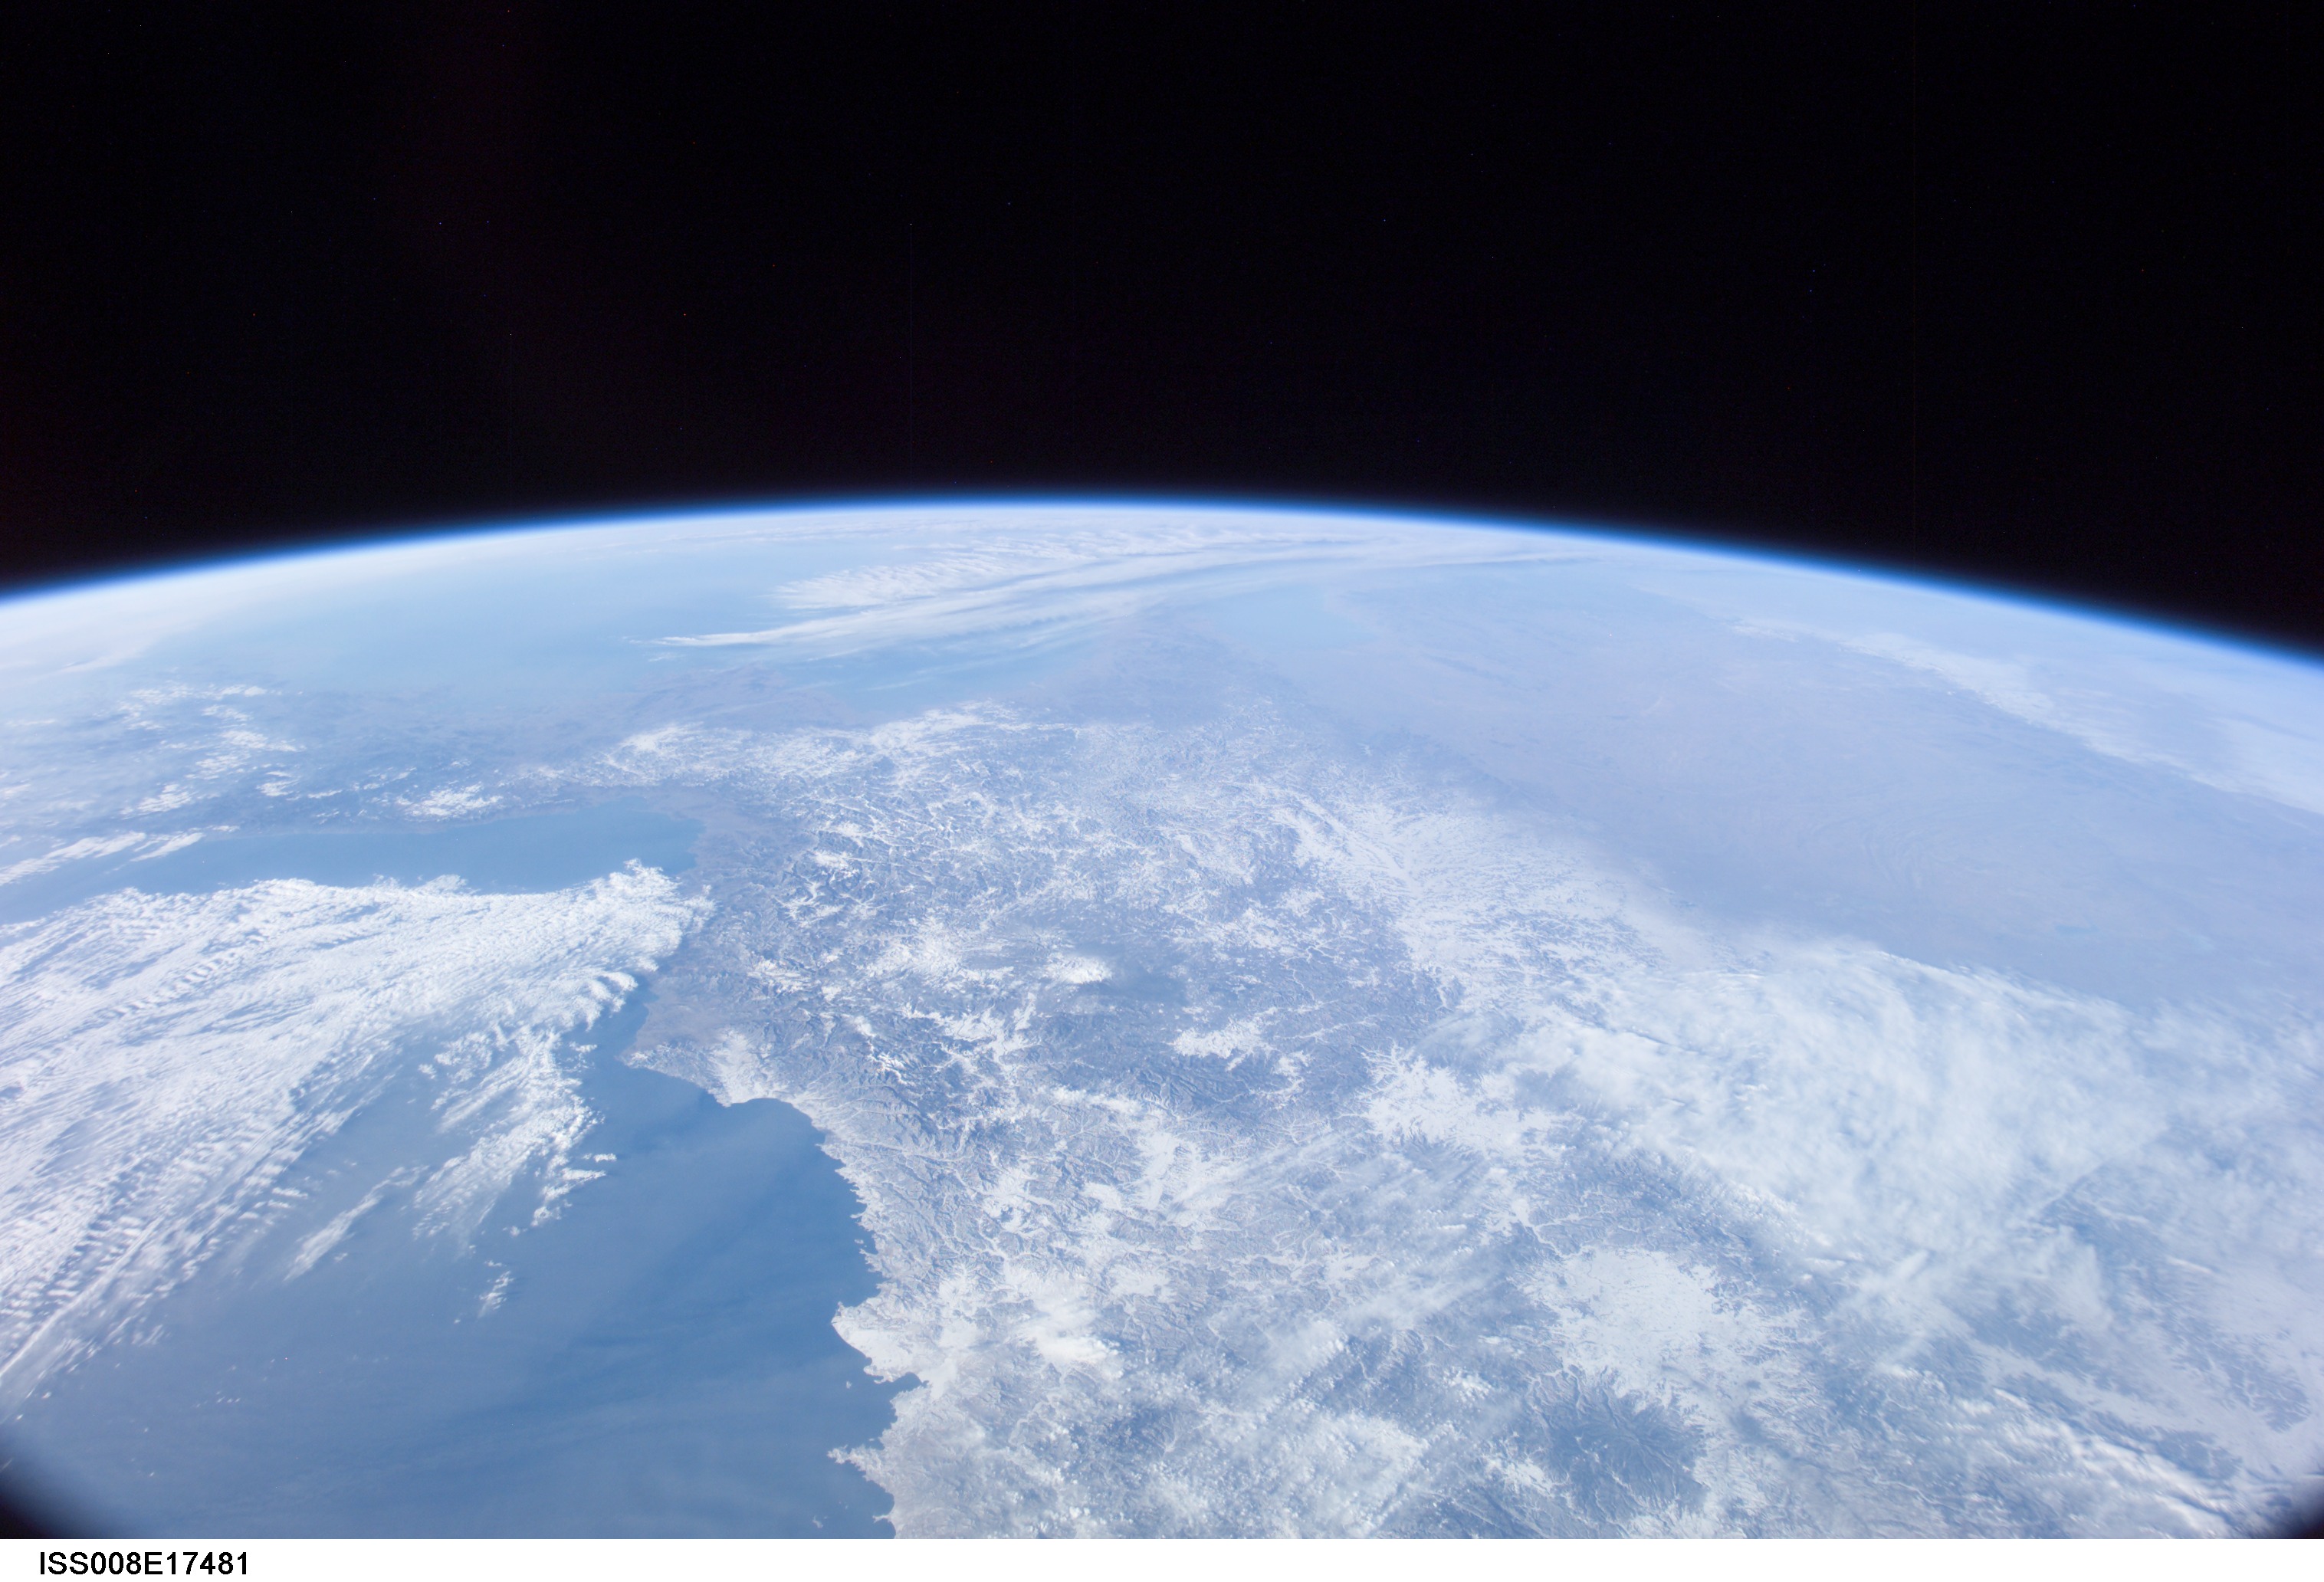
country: CHINA
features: S. OF JAPAN, HAMGYONG MTS., ATMOSPHERIC LIMB
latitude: 42.5
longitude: 128.0
